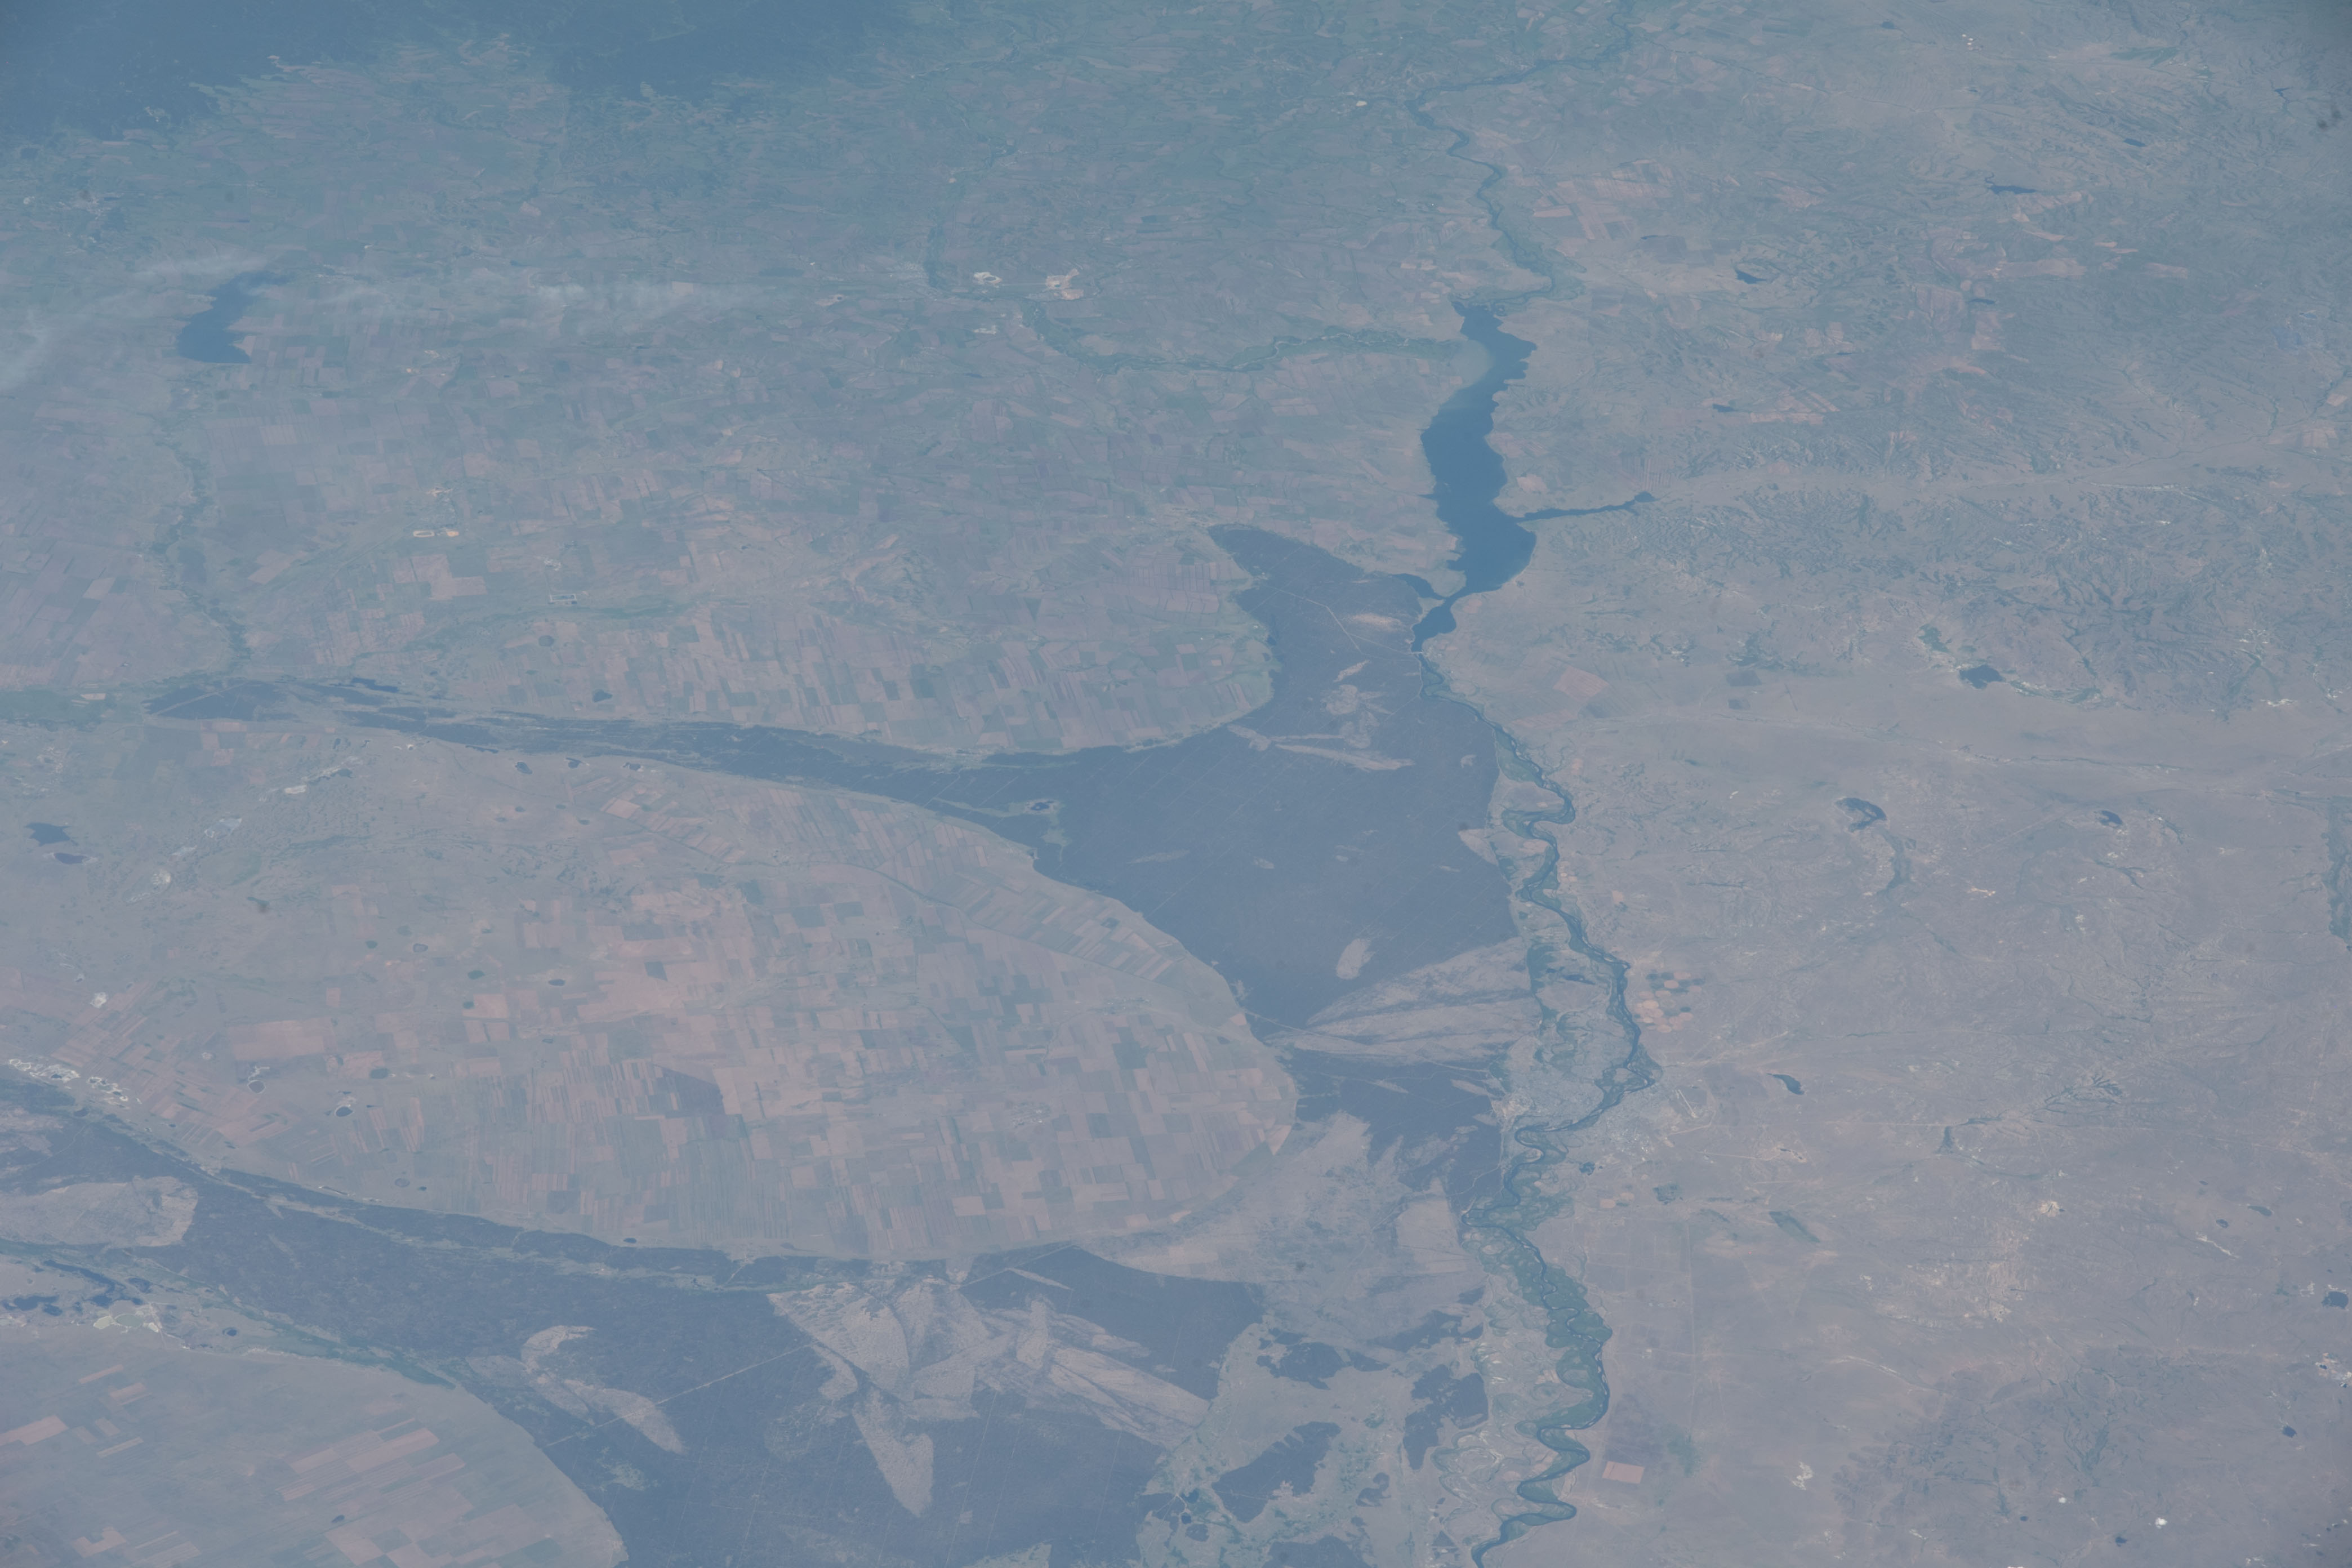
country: KAZAKHSTAN
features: KAZAKHSTAN
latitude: 50.6
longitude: 80.9
